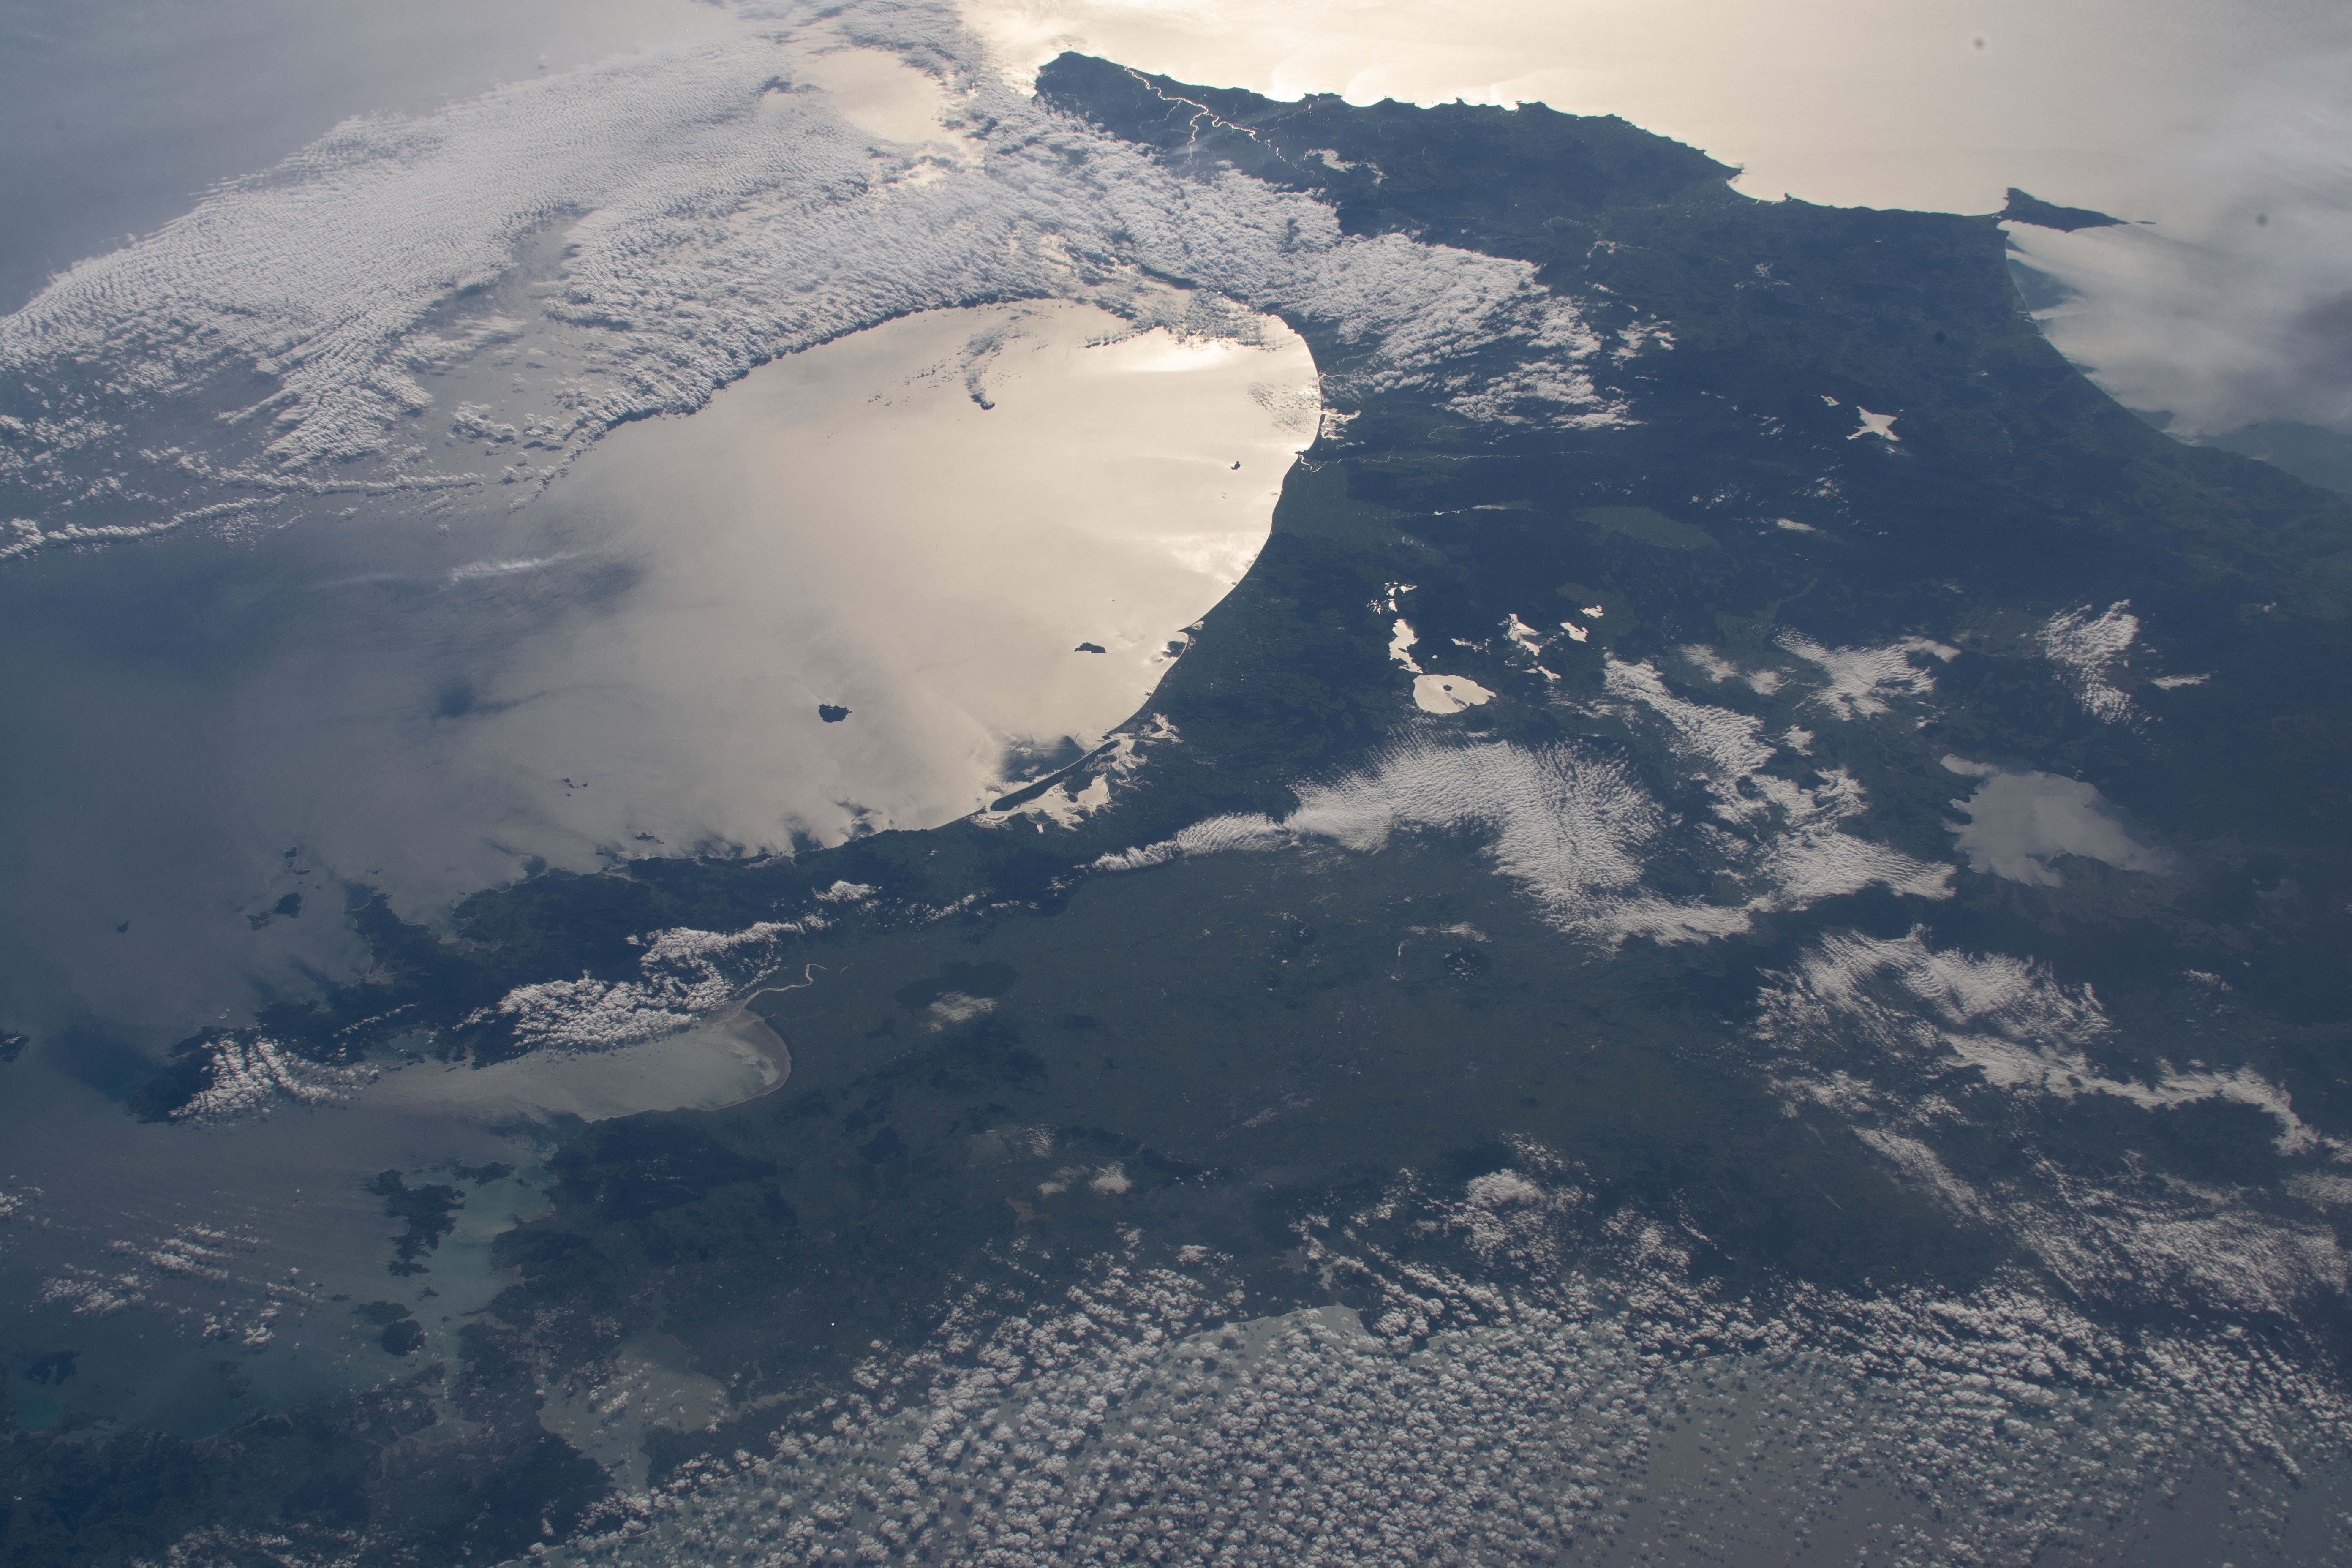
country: NEW ZEALAND-NI
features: NORTHLAND, HAURAKI GULF
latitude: -38.0
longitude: 176.5
